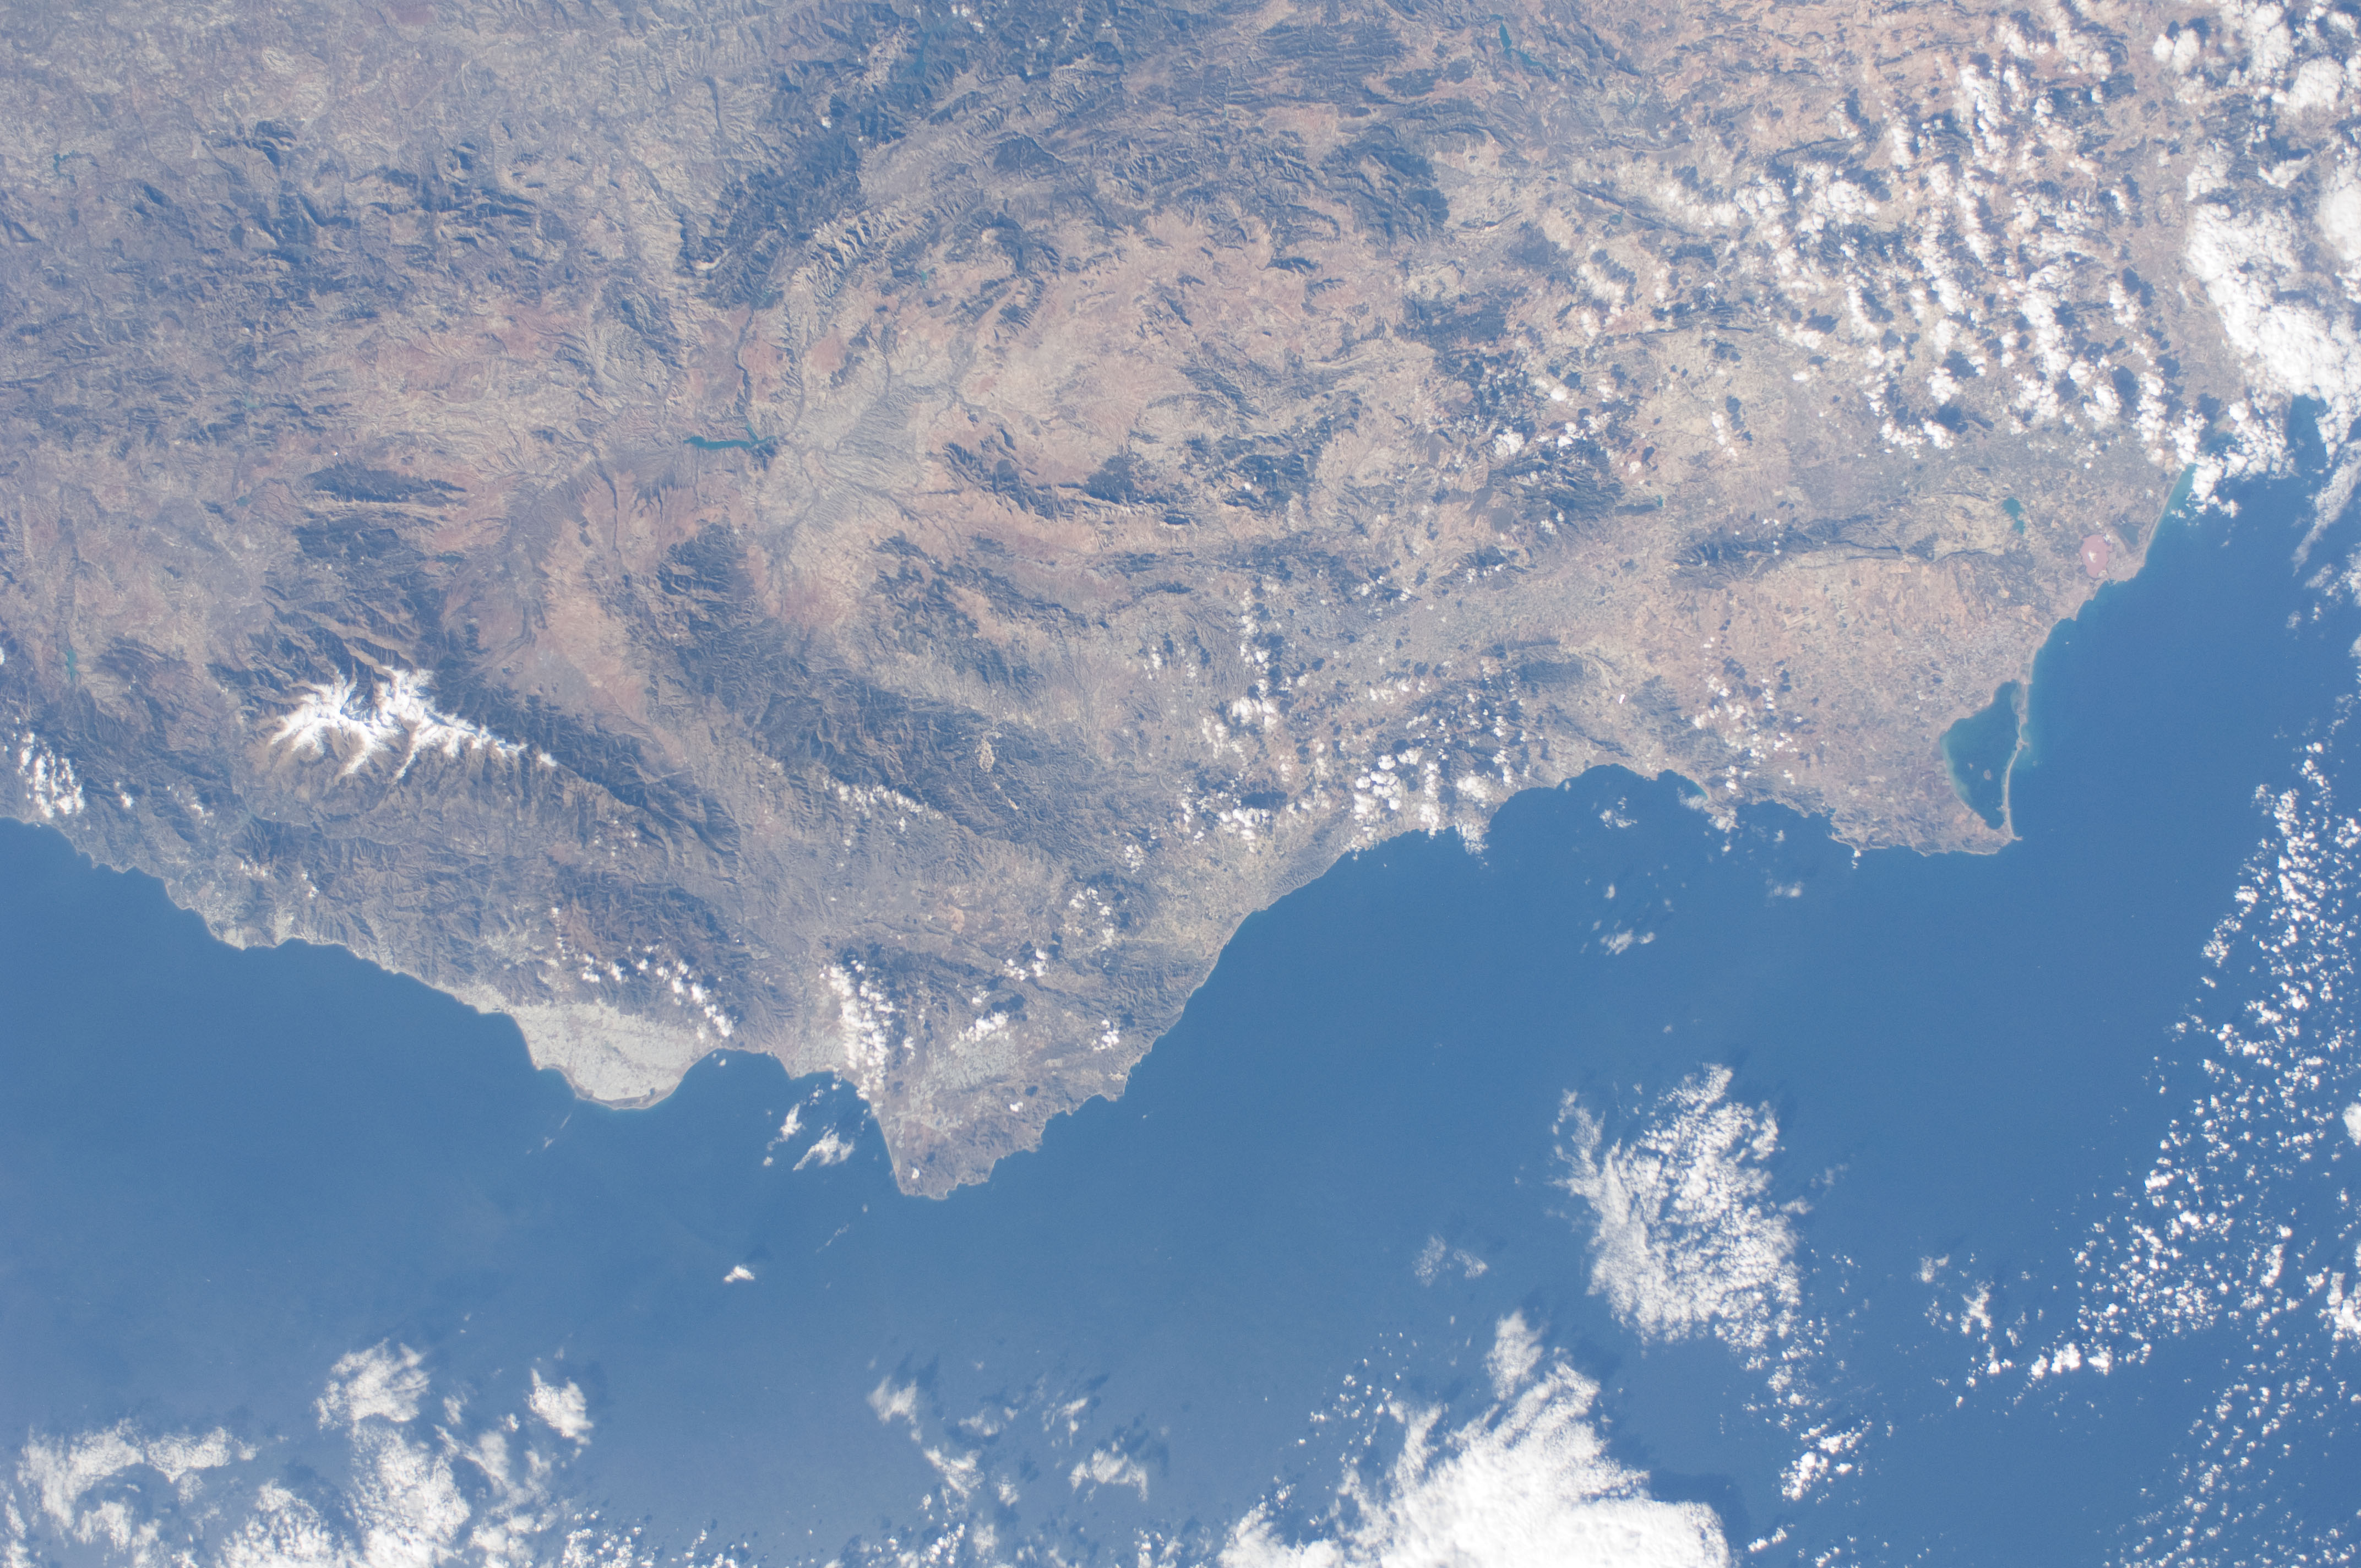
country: SPAIN
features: ALMEIRA COASTAL AREA, CARTAGENA, MURCIA, MTS.
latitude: 37.5
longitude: -2.0
